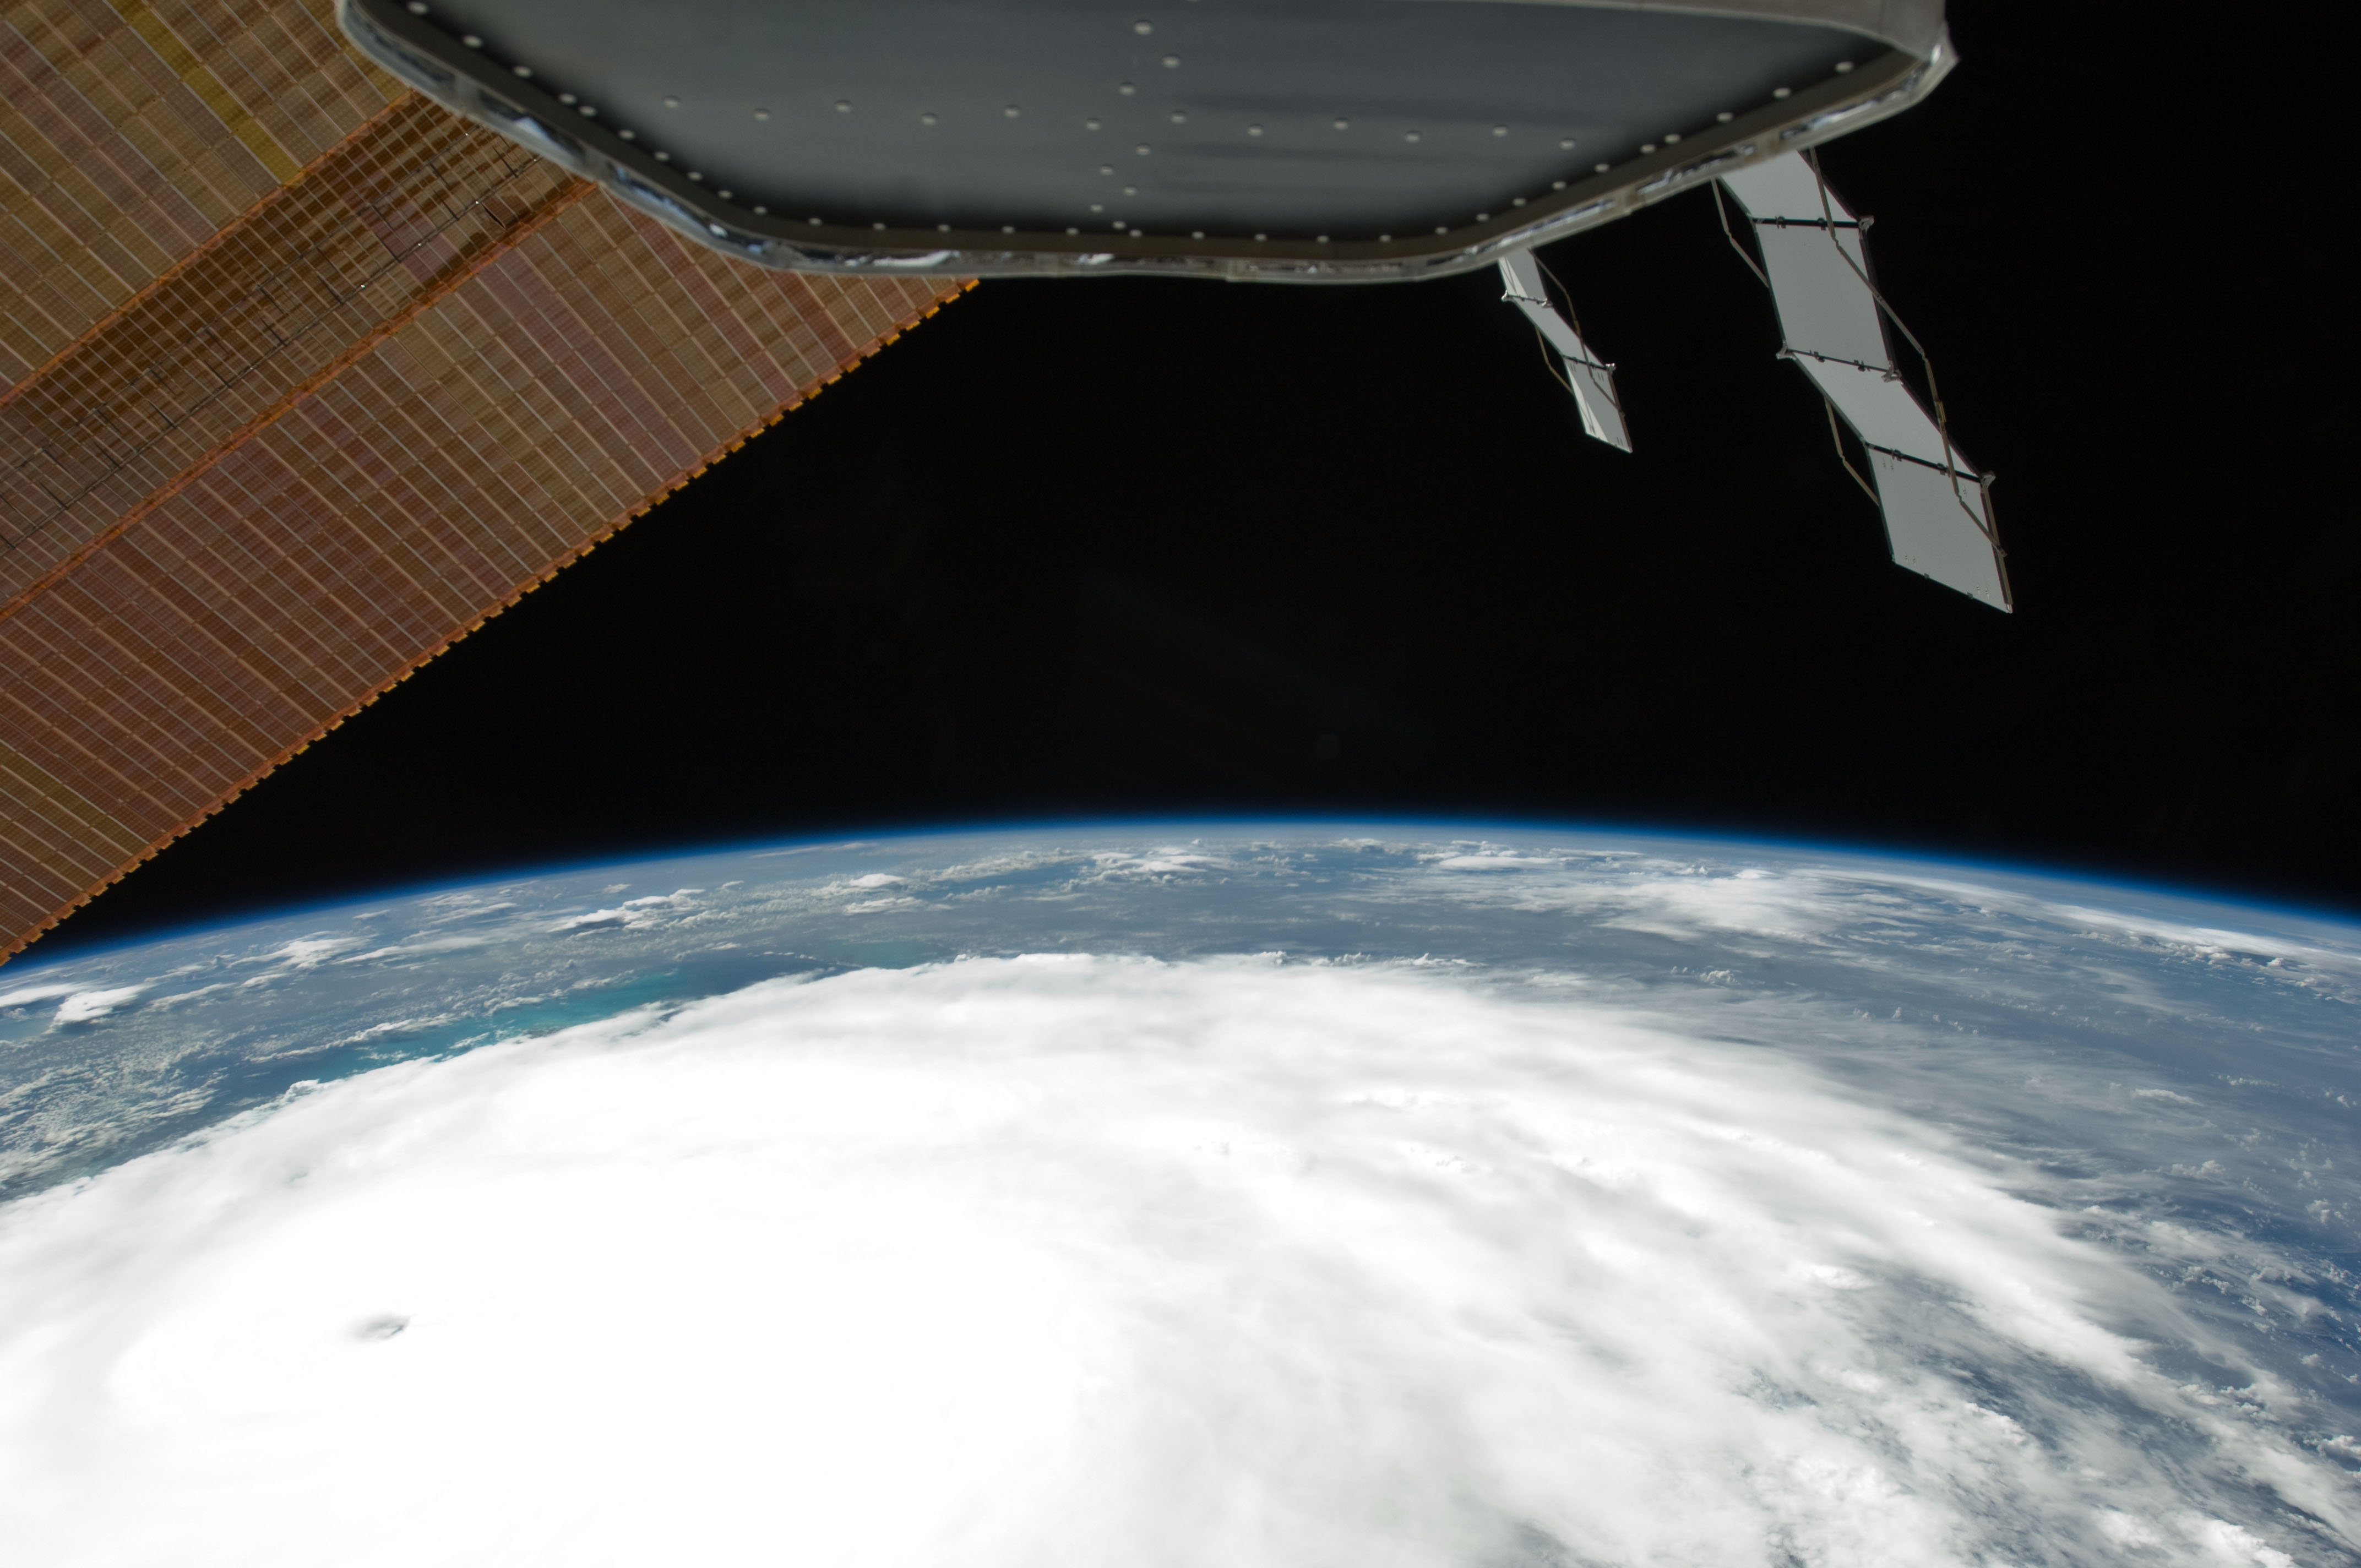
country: BAHAMAS
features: PAN-HURRICANE IRENE, EYE, ATLANTIC O., STORM BANDS, ISS
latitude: 23.5
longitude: -74.5
